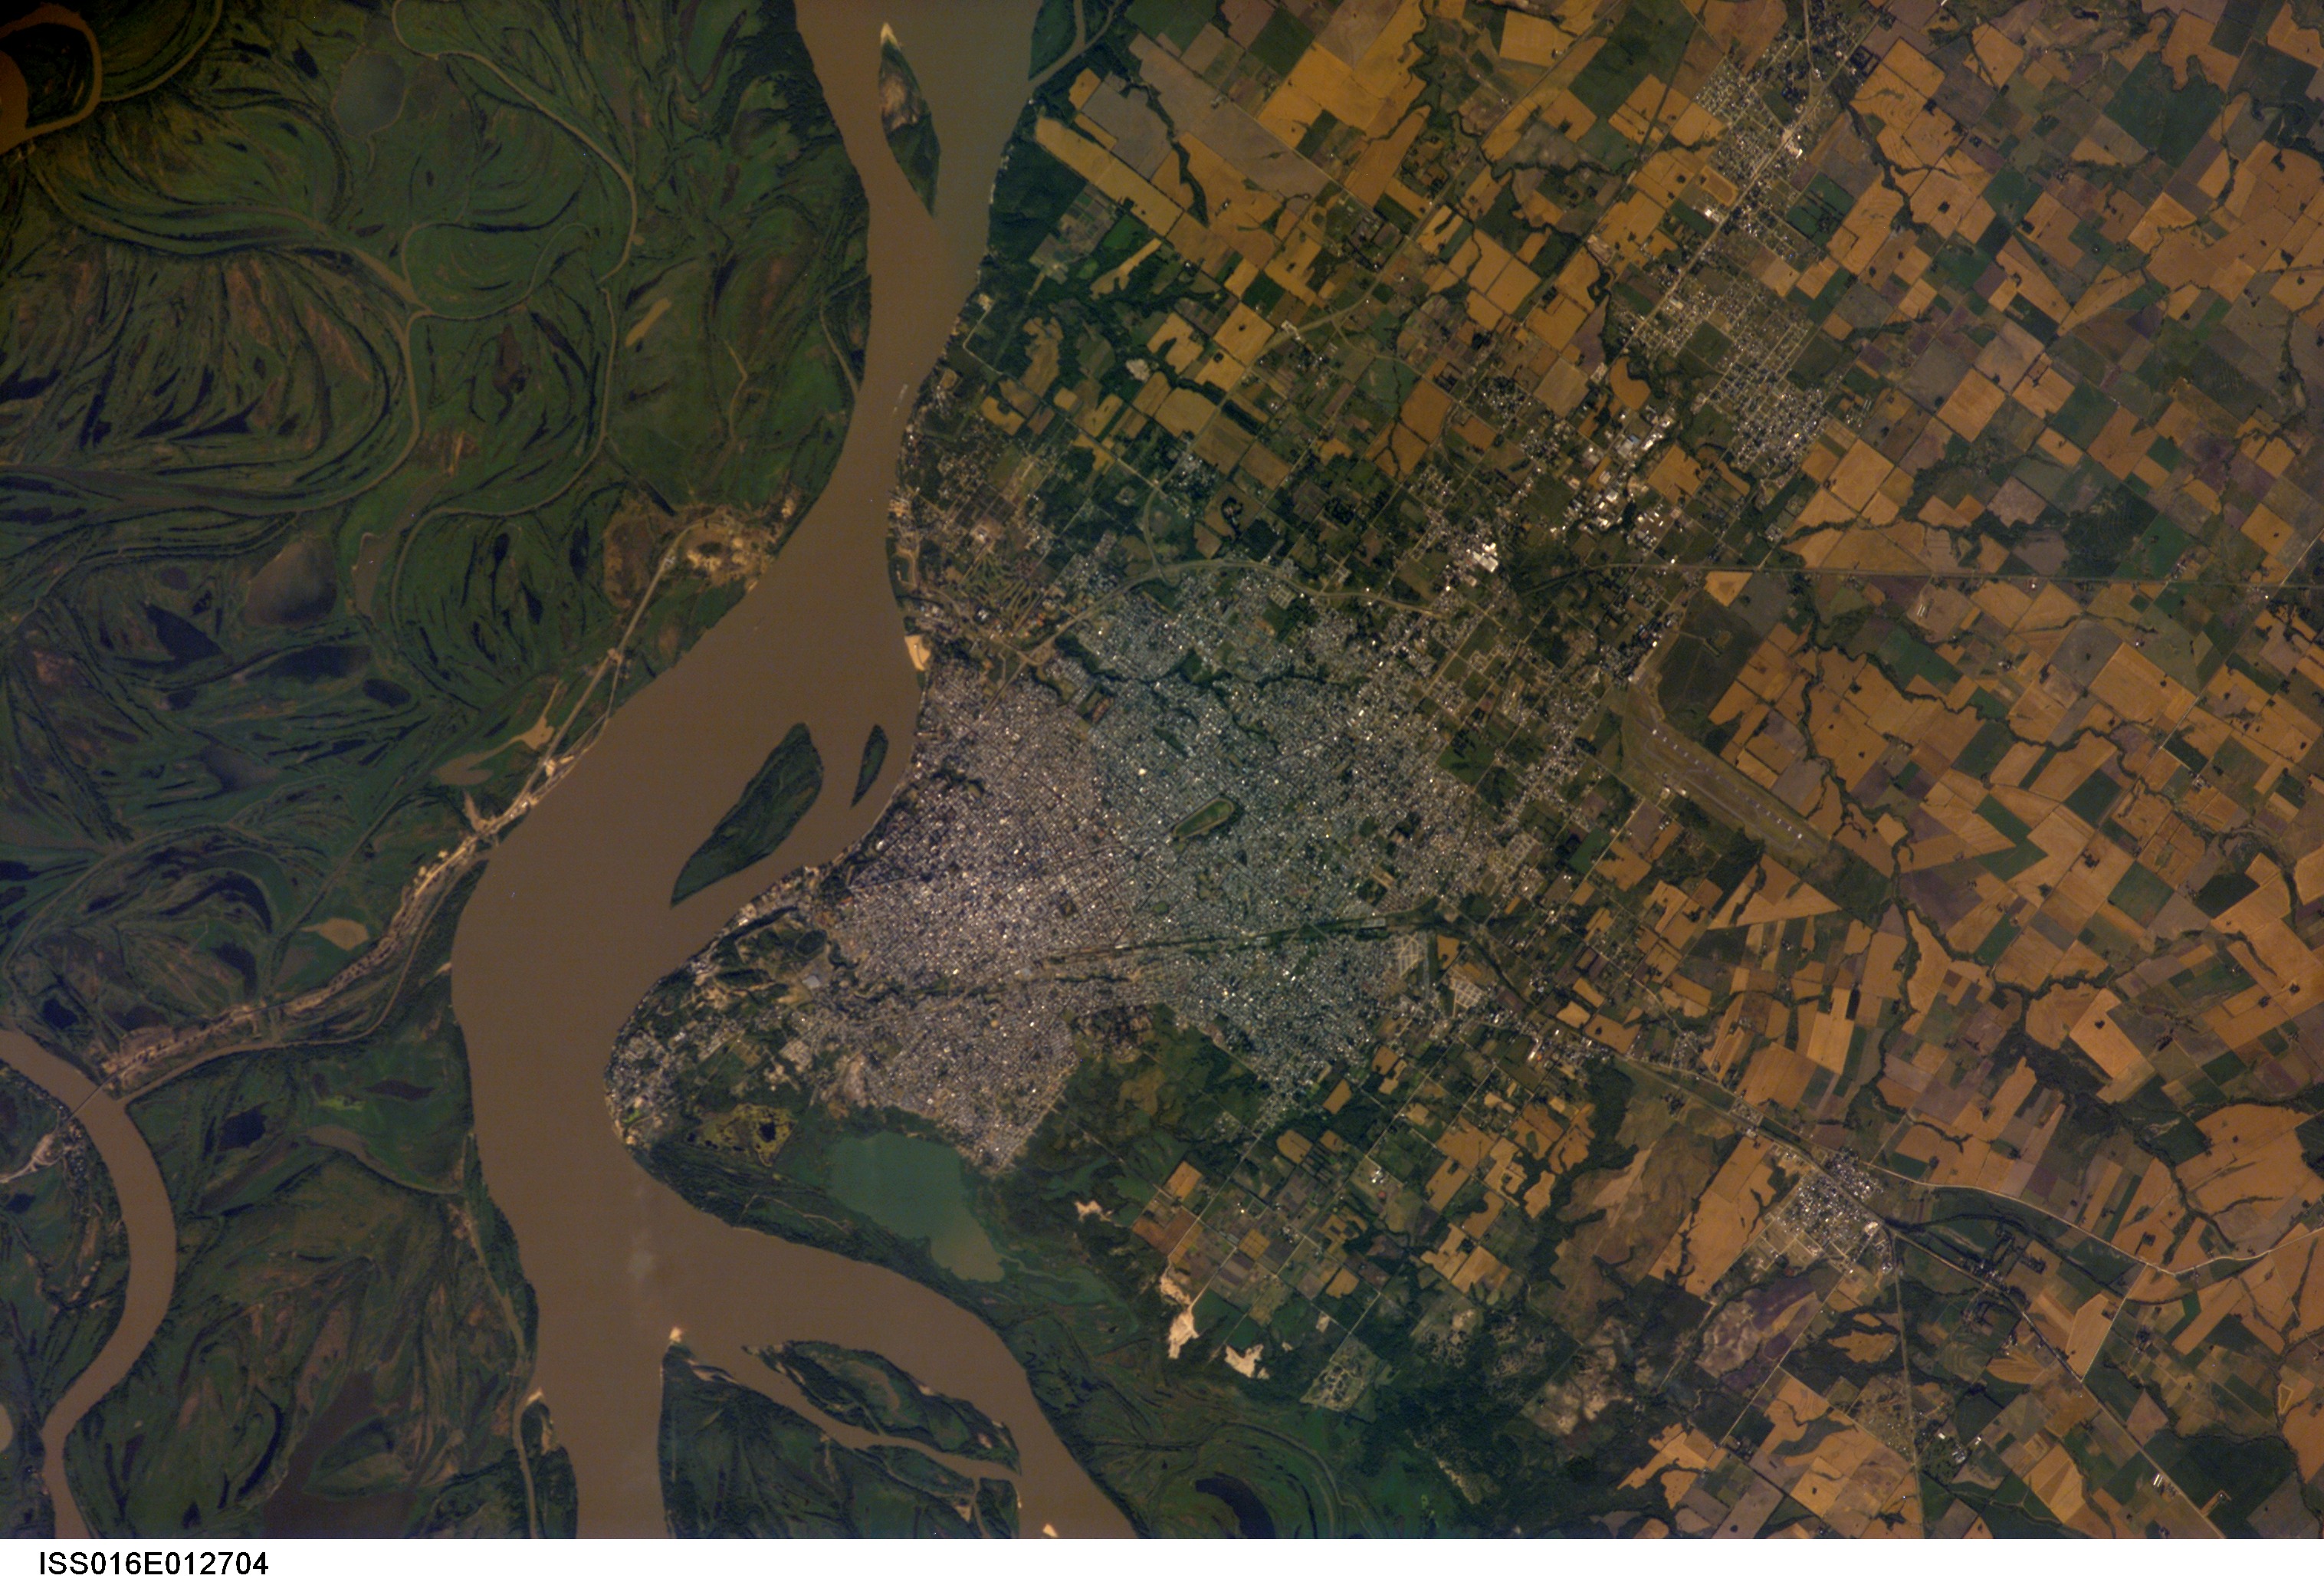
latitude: -31.7
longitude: -60.5
